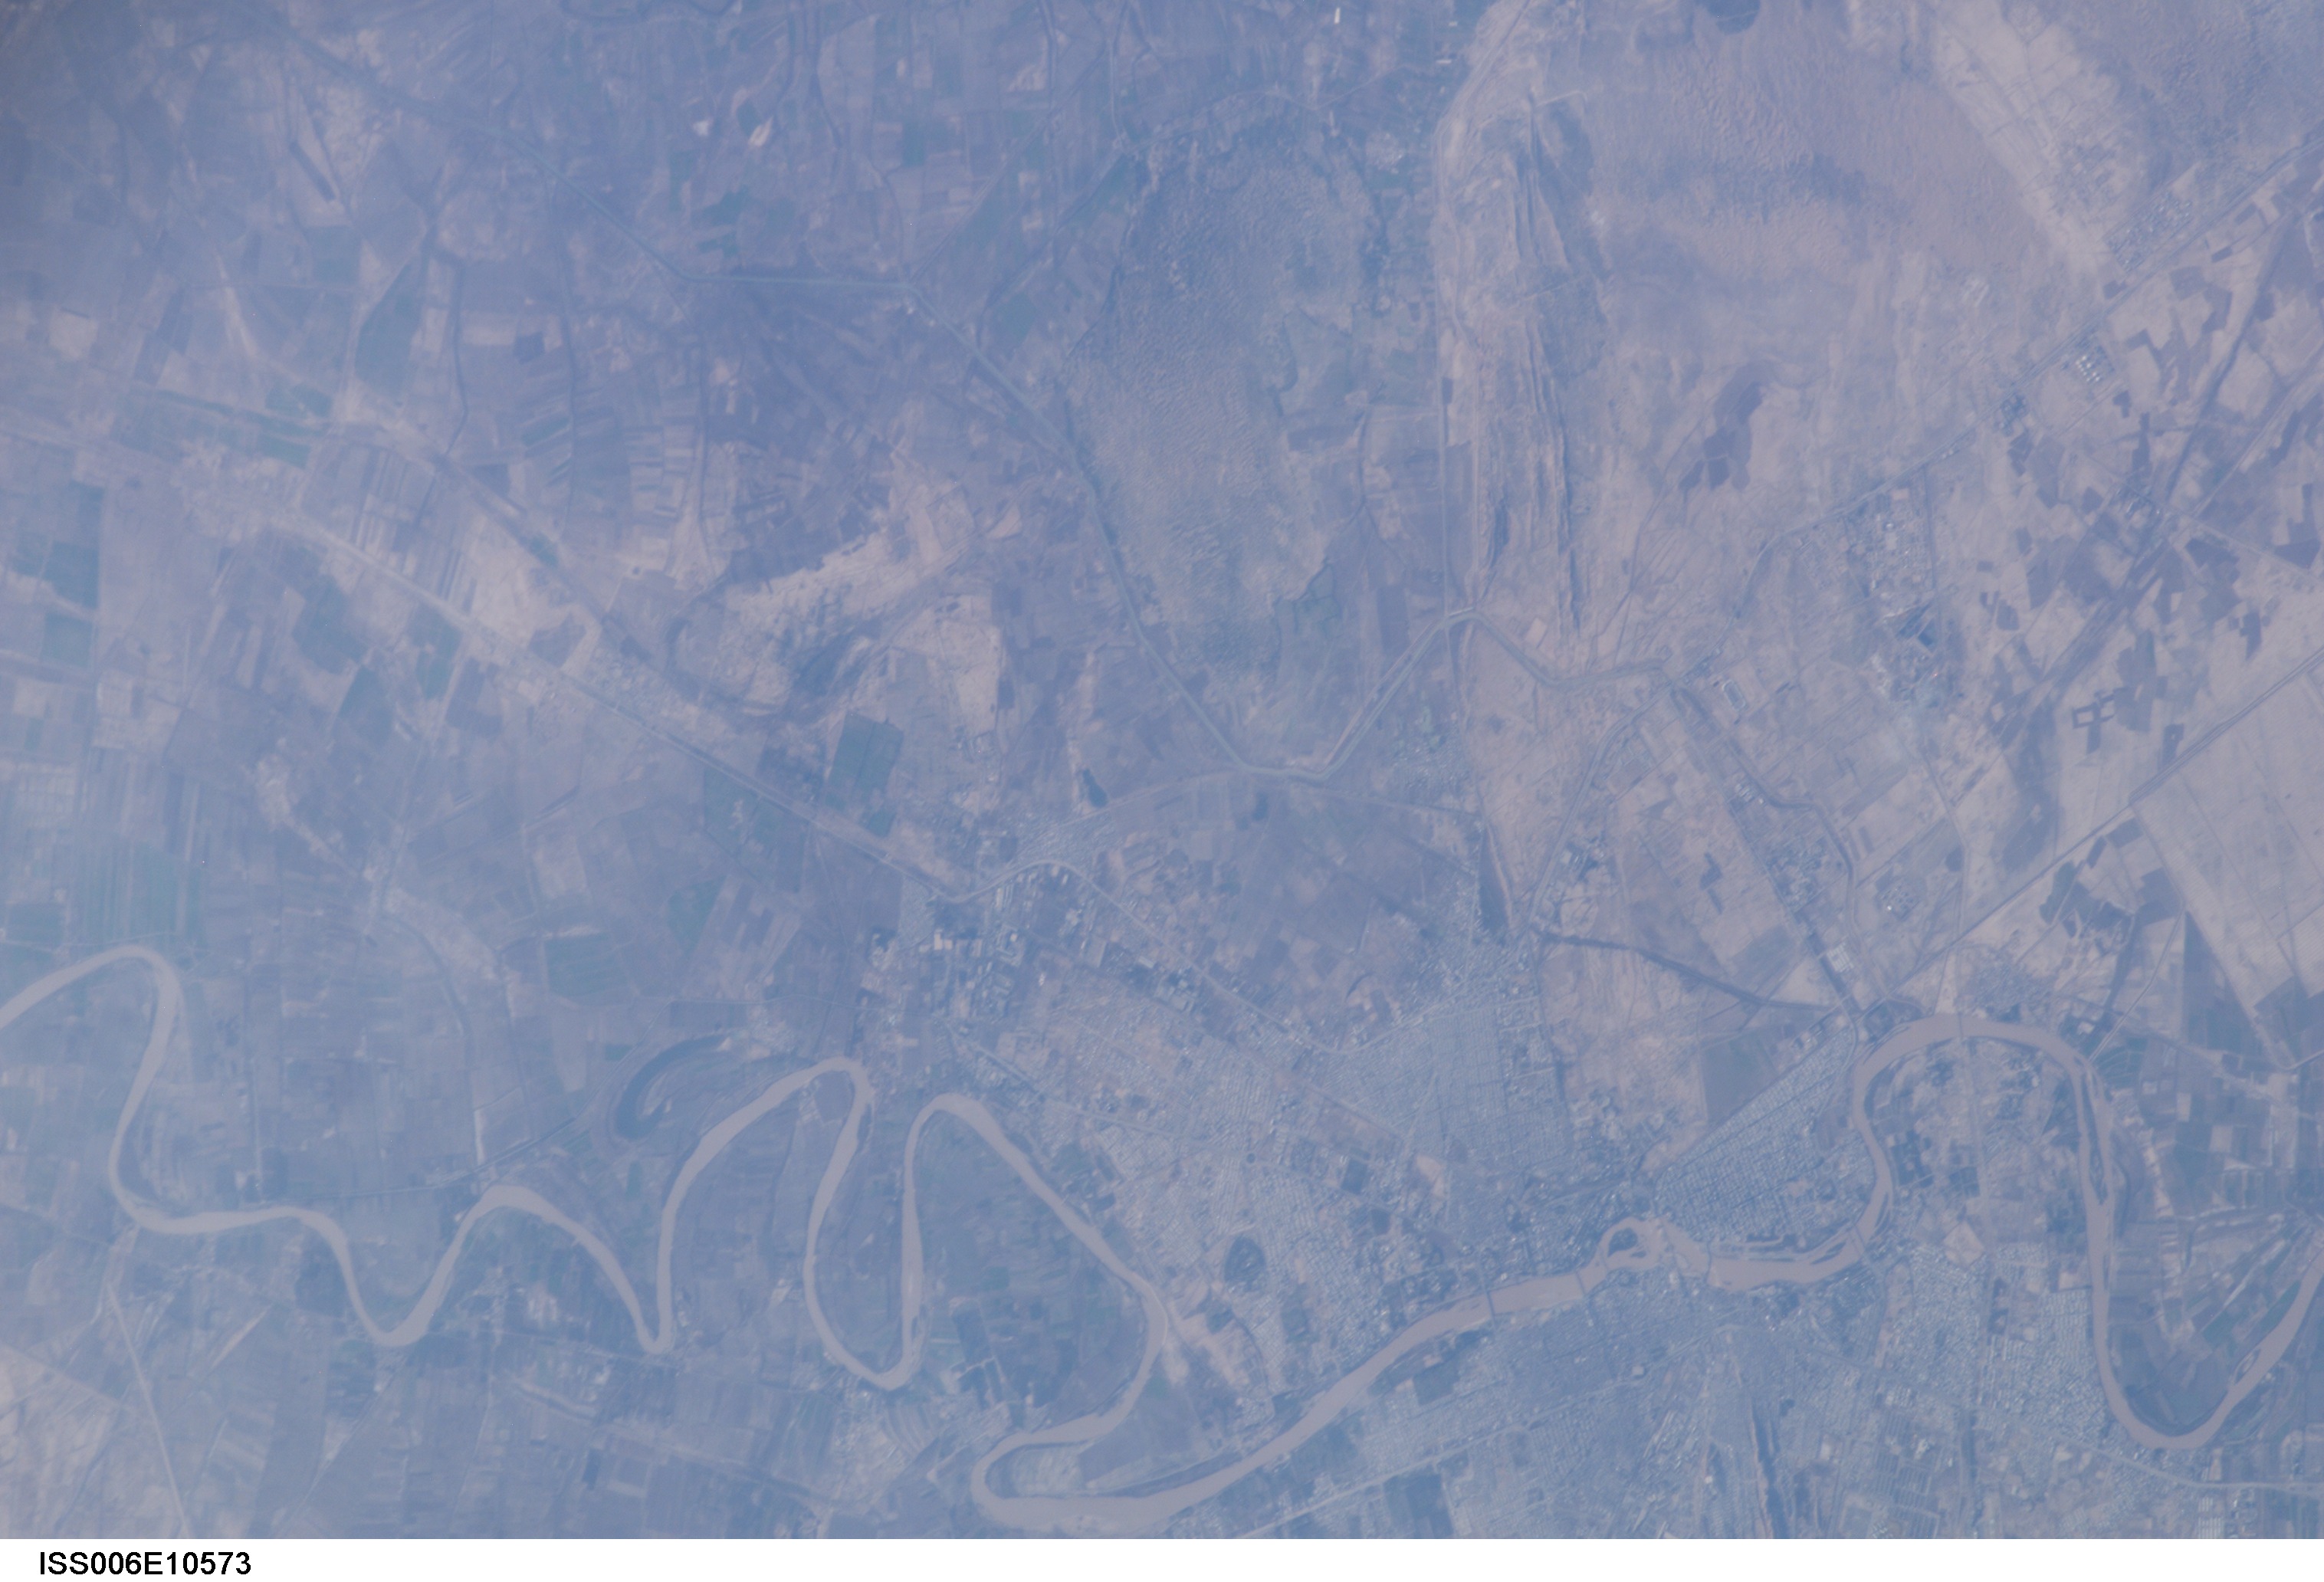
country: IRAN
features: KARUN RIVER, AHVAZ
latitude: 31.4
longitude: 48.6
